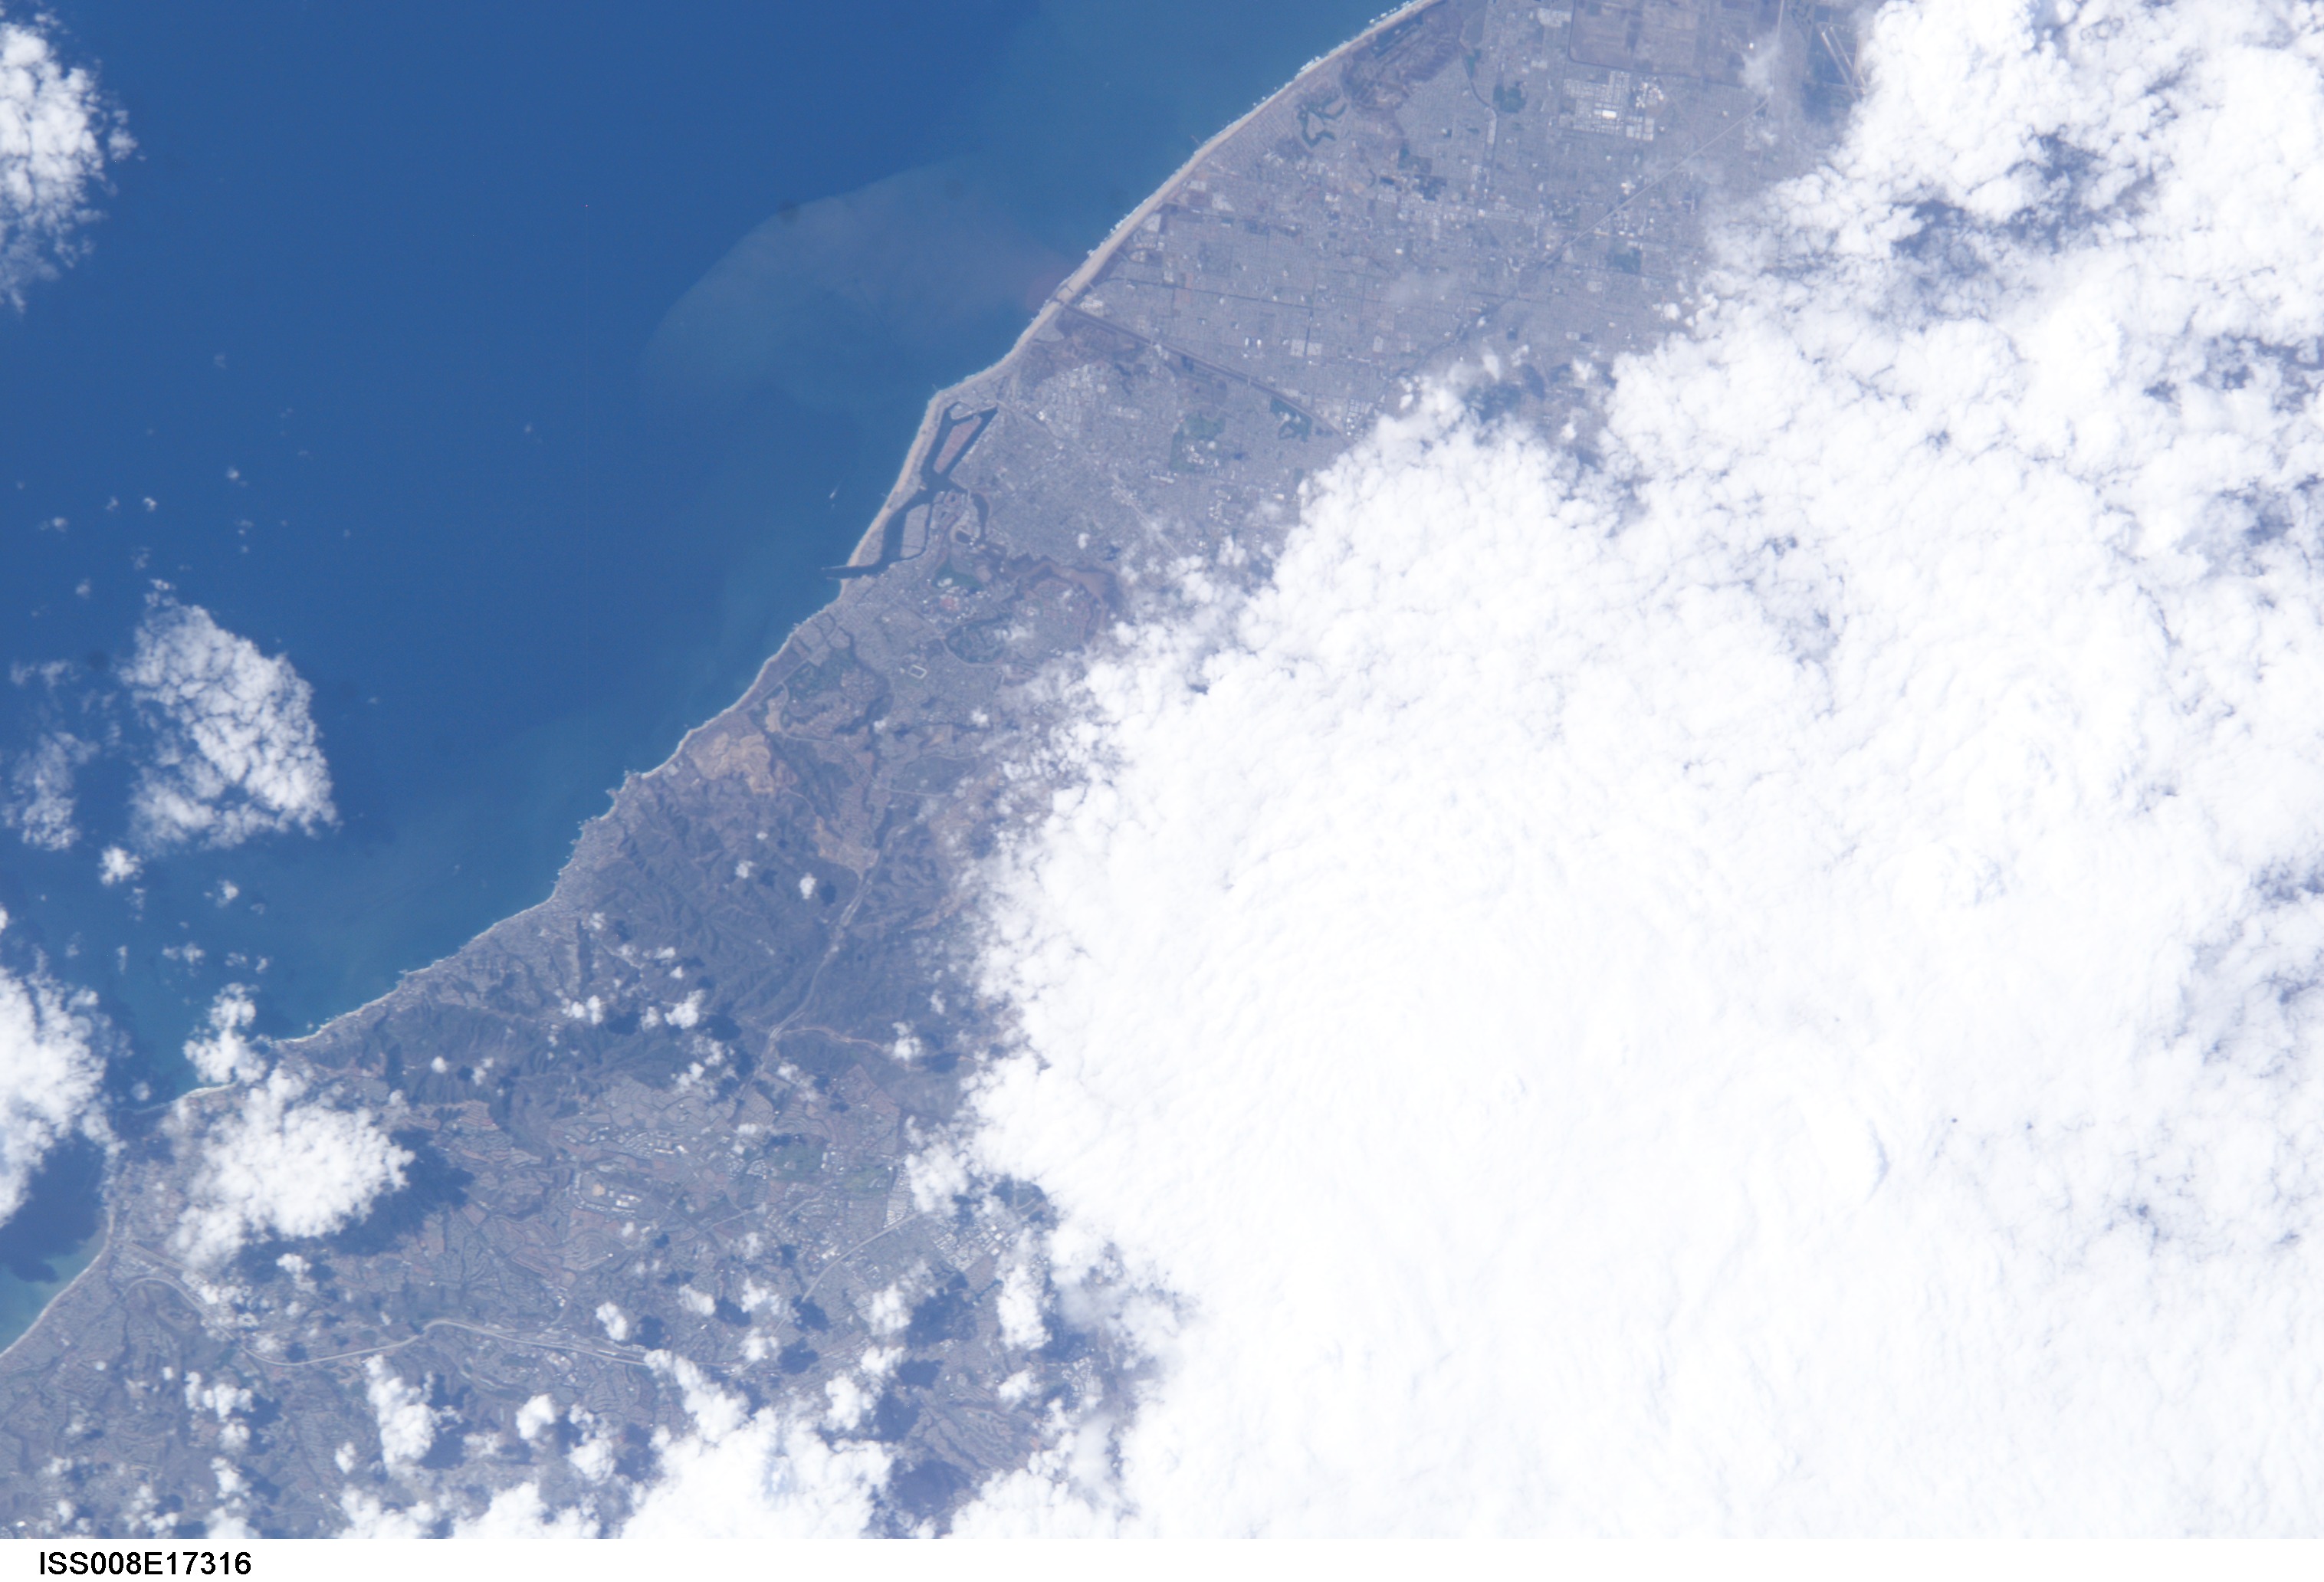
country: USA-CALIFORNIA
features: LOS ANGELES, NEWPORT BEACH
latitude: 33.5
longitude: -118.0
